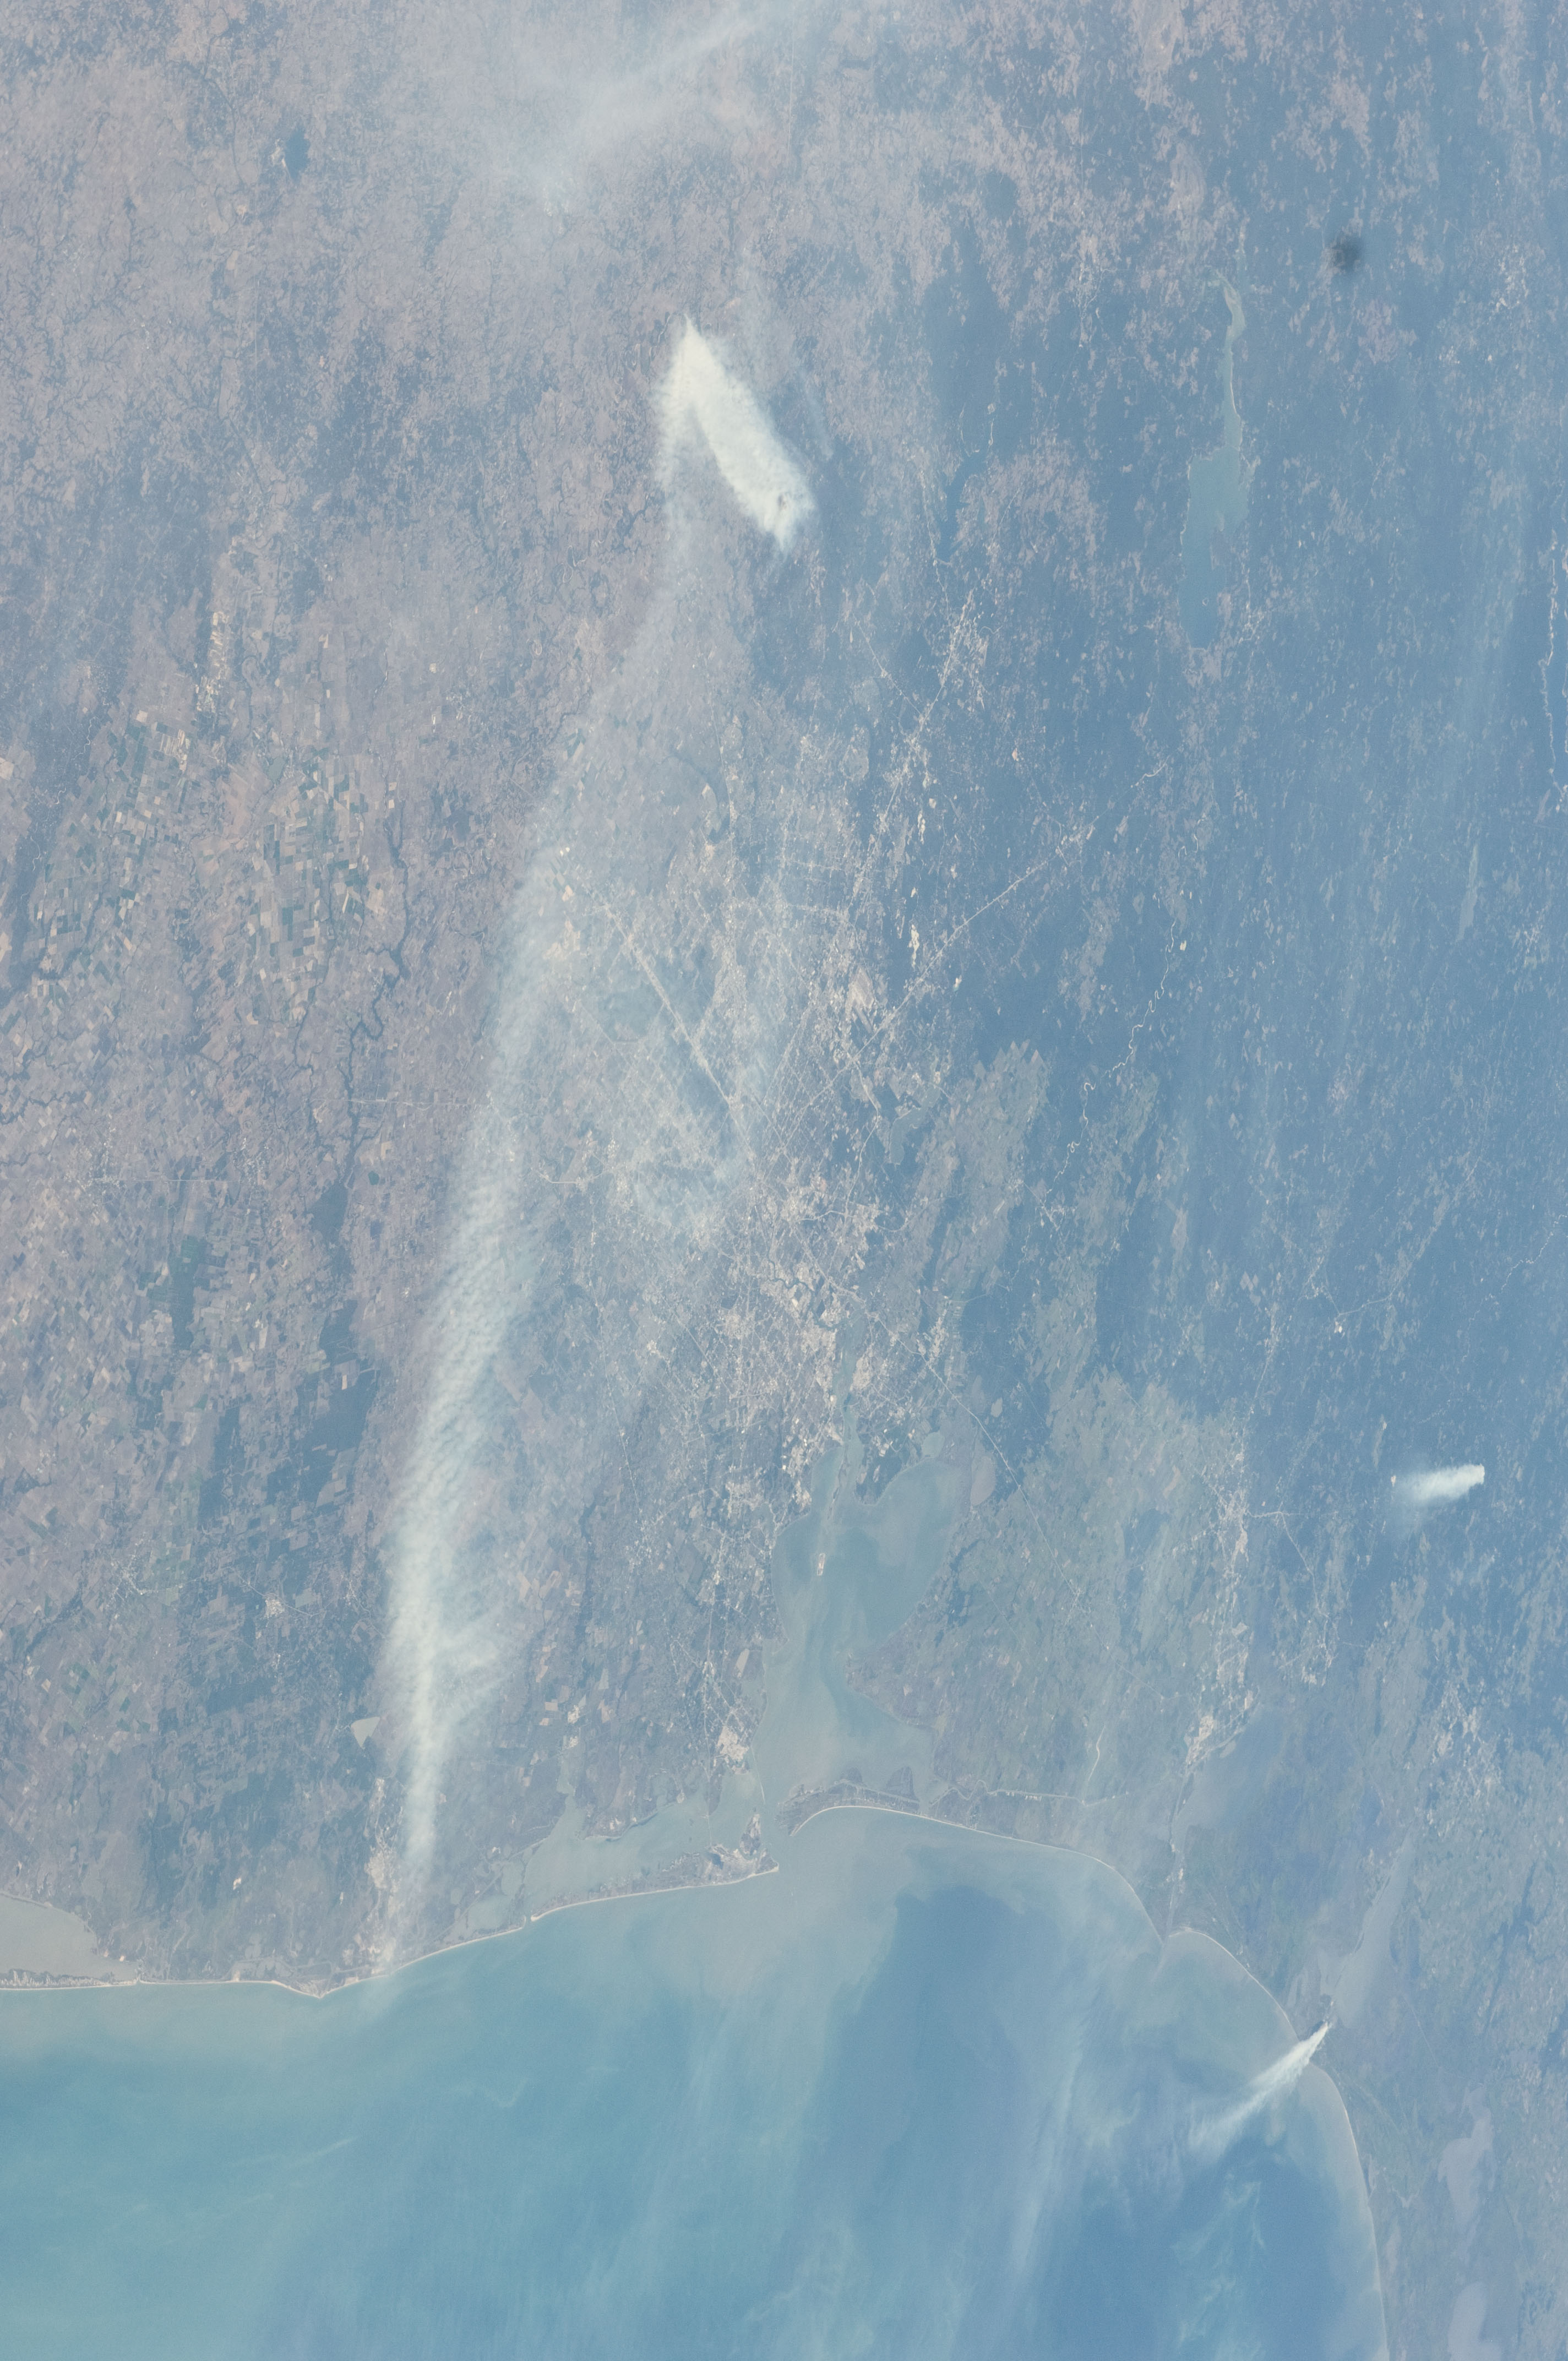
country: USA-TEXAS
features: HOUSTON-GALVESTON BAY AREA, SMOKE PLUMES, G. OF MEXICO, AGR., LAKES, FOREST
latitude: 30.0
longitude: -95.5
